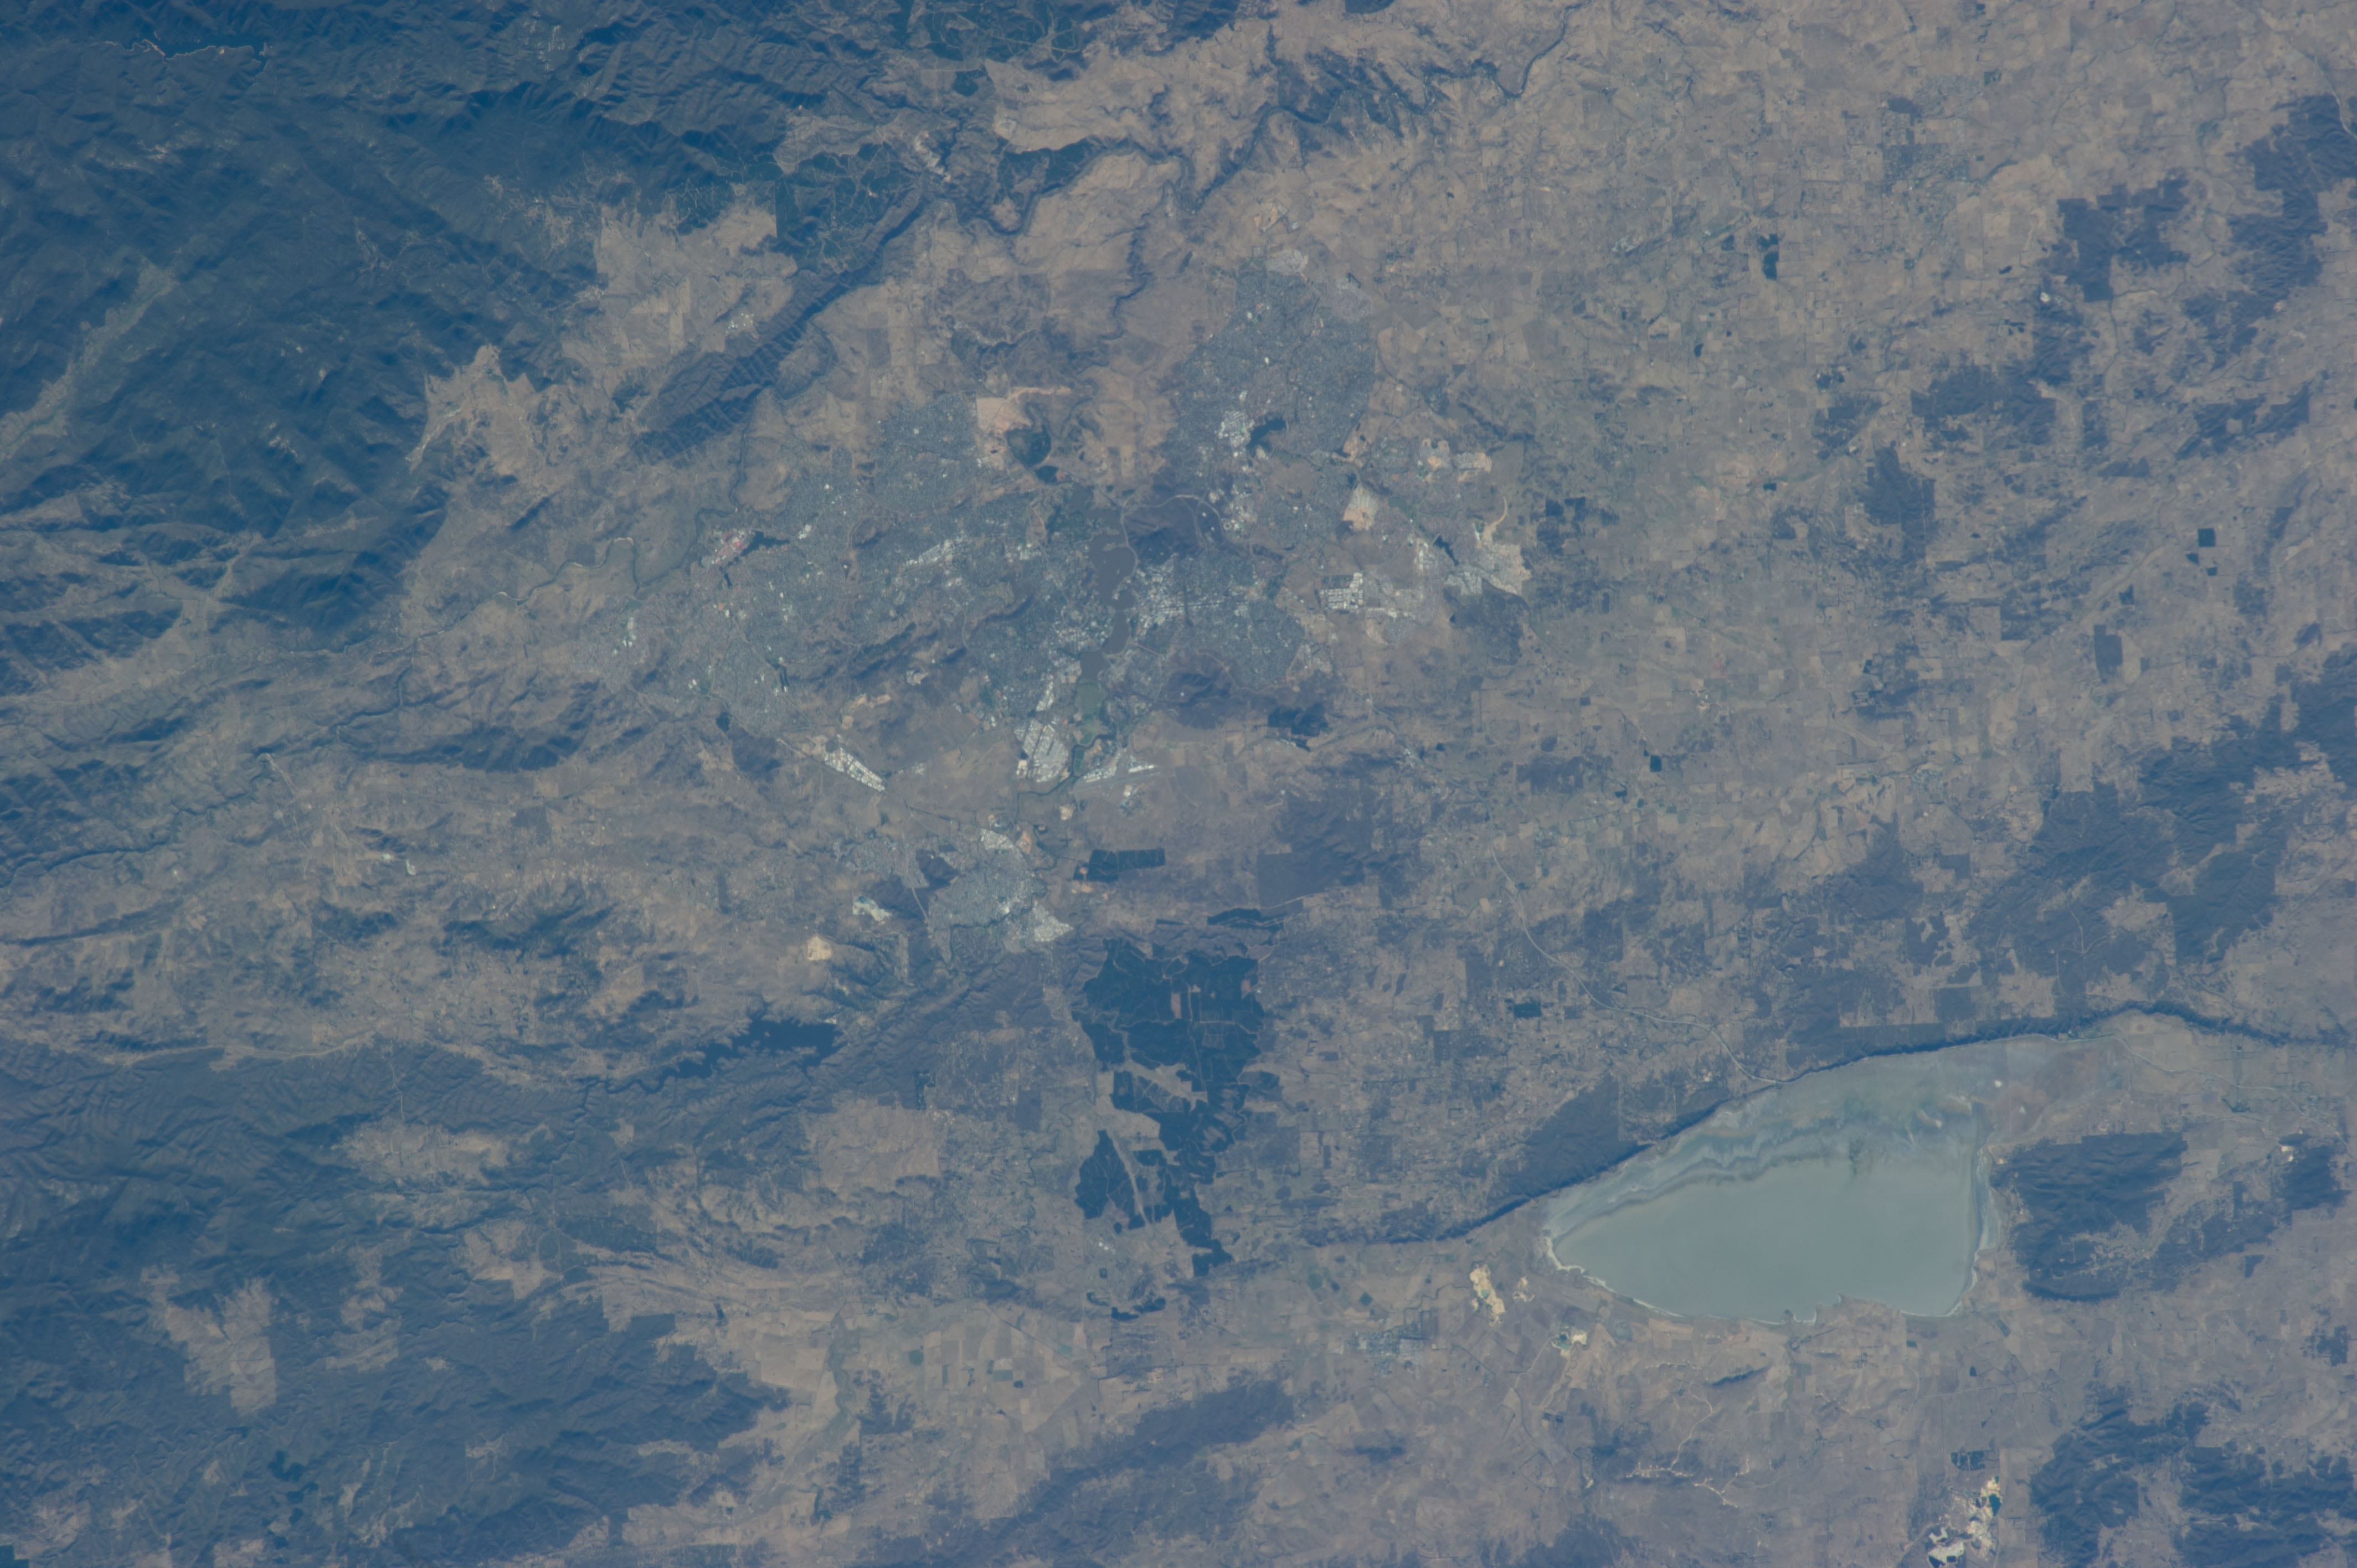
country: AUSTRALIA-NSW
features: CANBERRA, L. GEORGE, AUSTRALIAN ALPS MTS.
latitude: -35.2
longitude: 149.3
